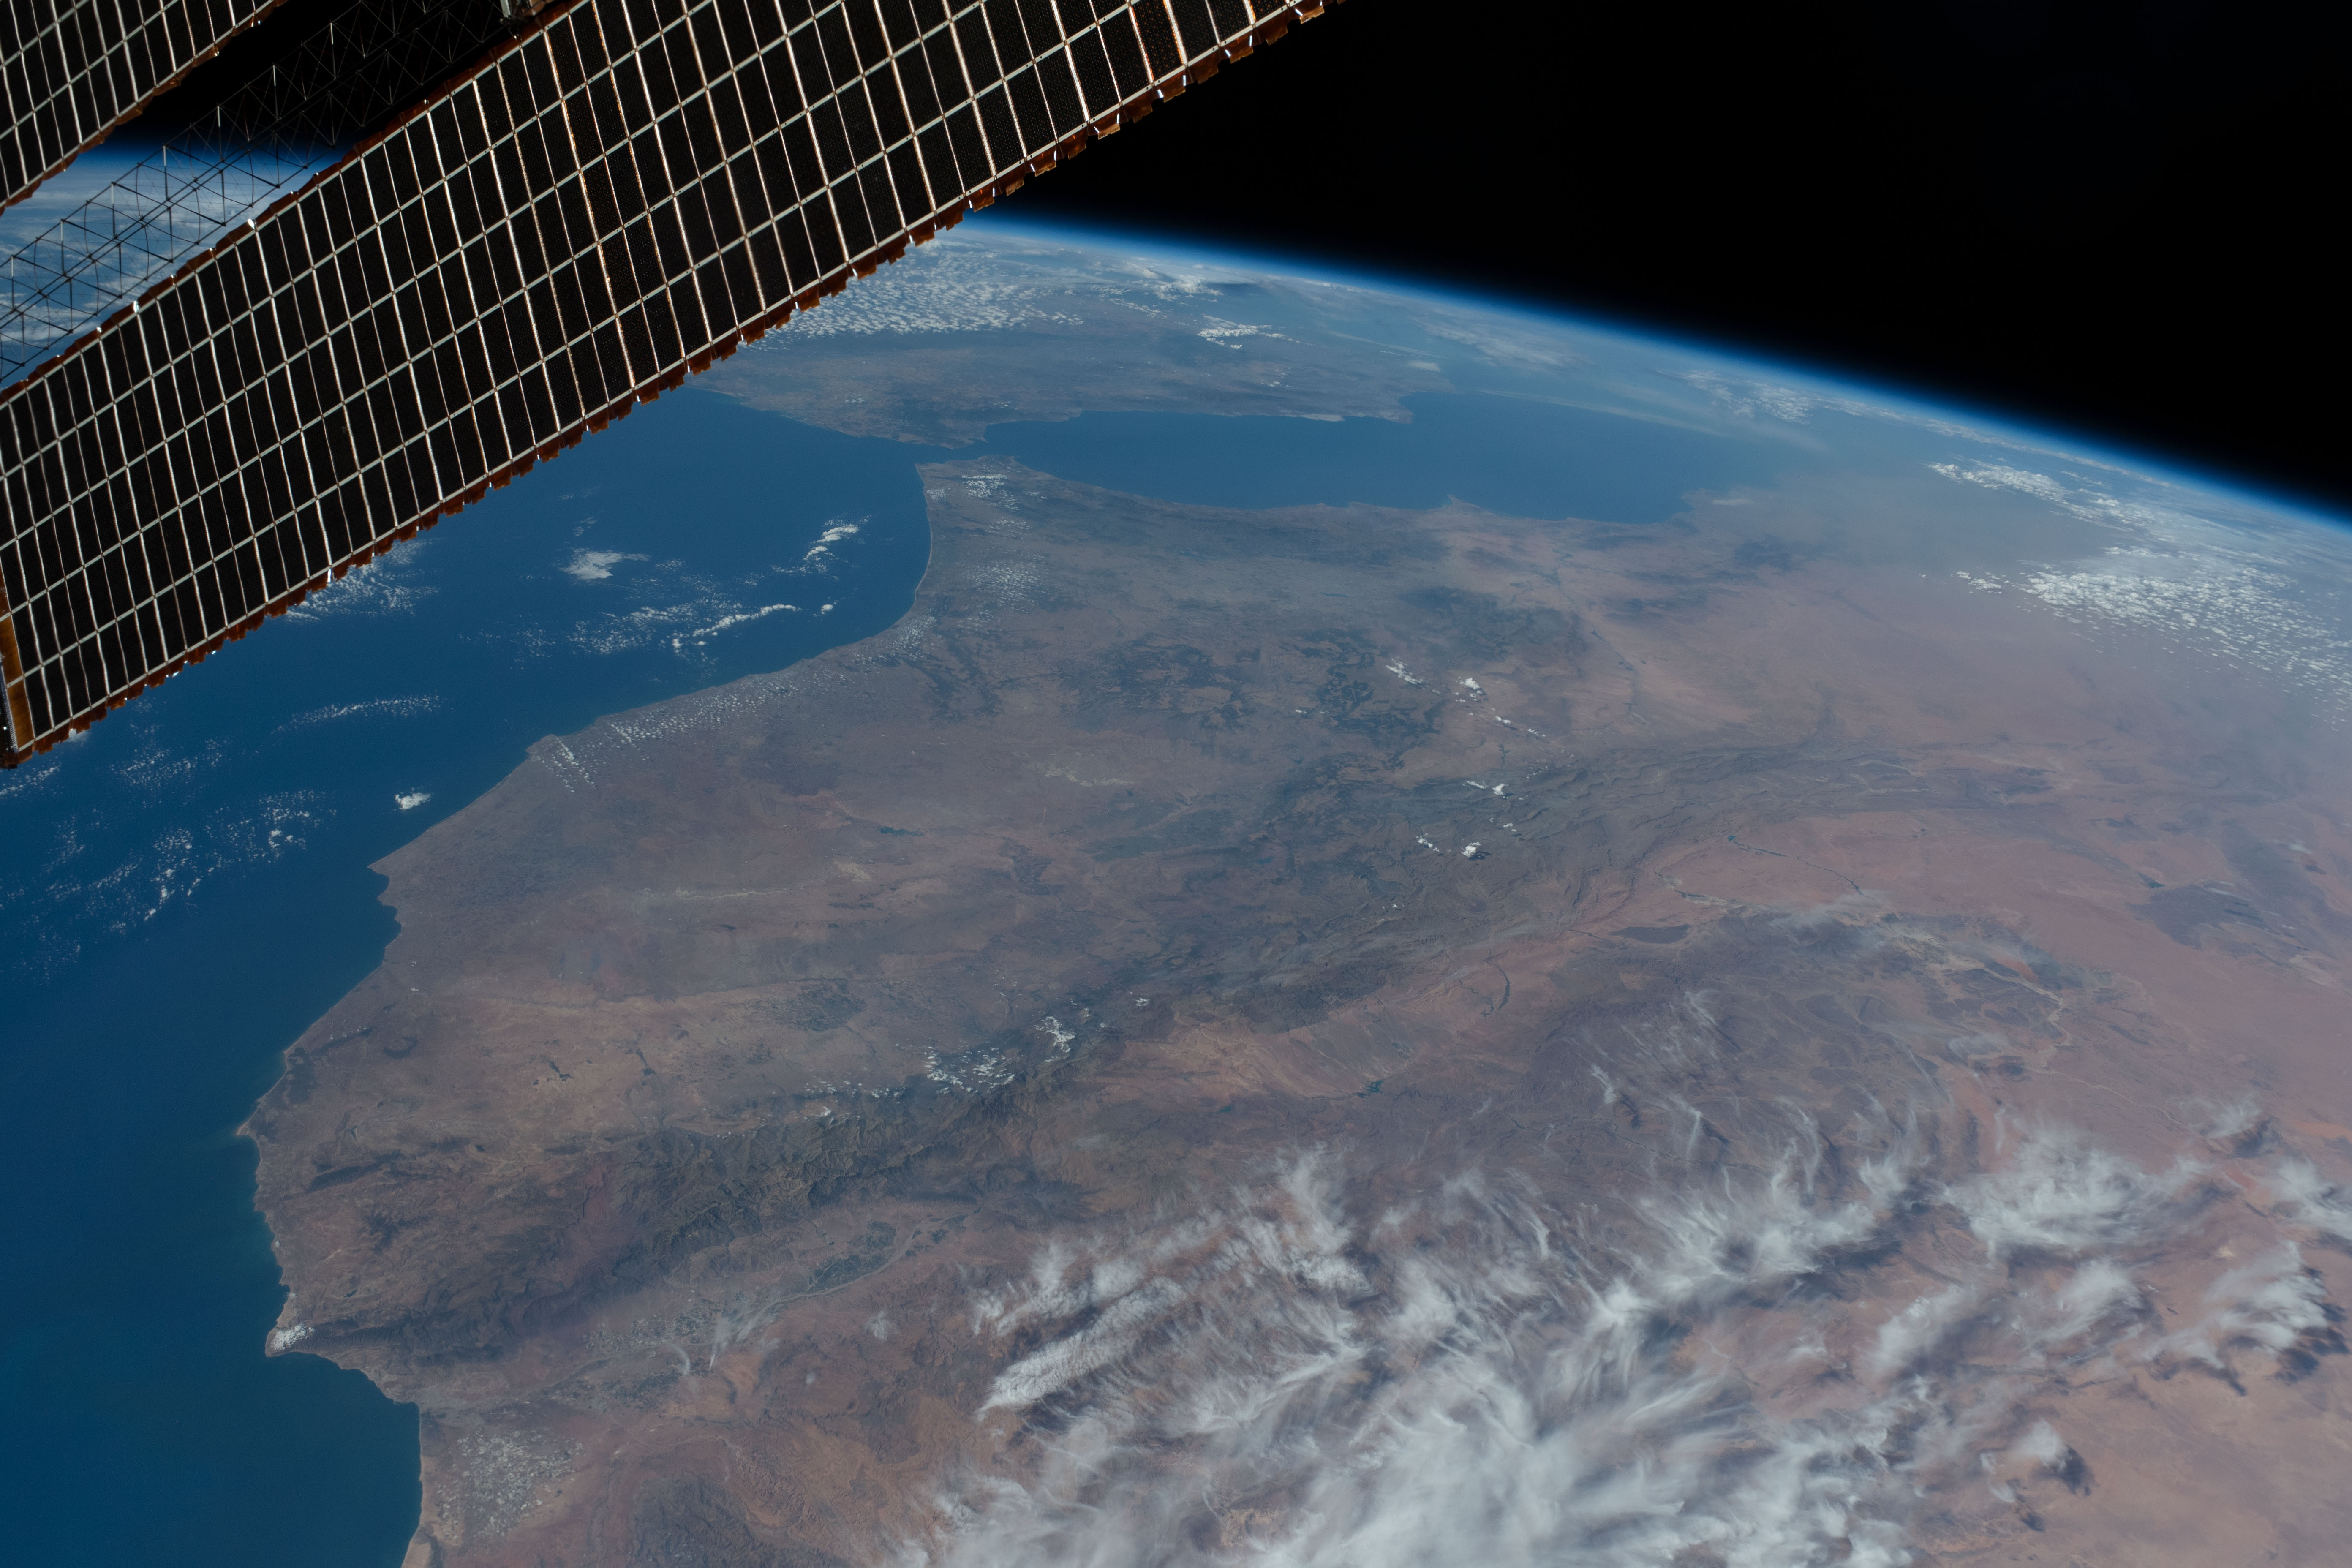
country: MOROCCO
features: TANGIER, RABAT, CASABLANCA, FES, MARRAKESH, NORTH ATLANTIC OCEAN, STRAIT OF GIBRALTAR
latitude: 32.0
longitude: -7.0
